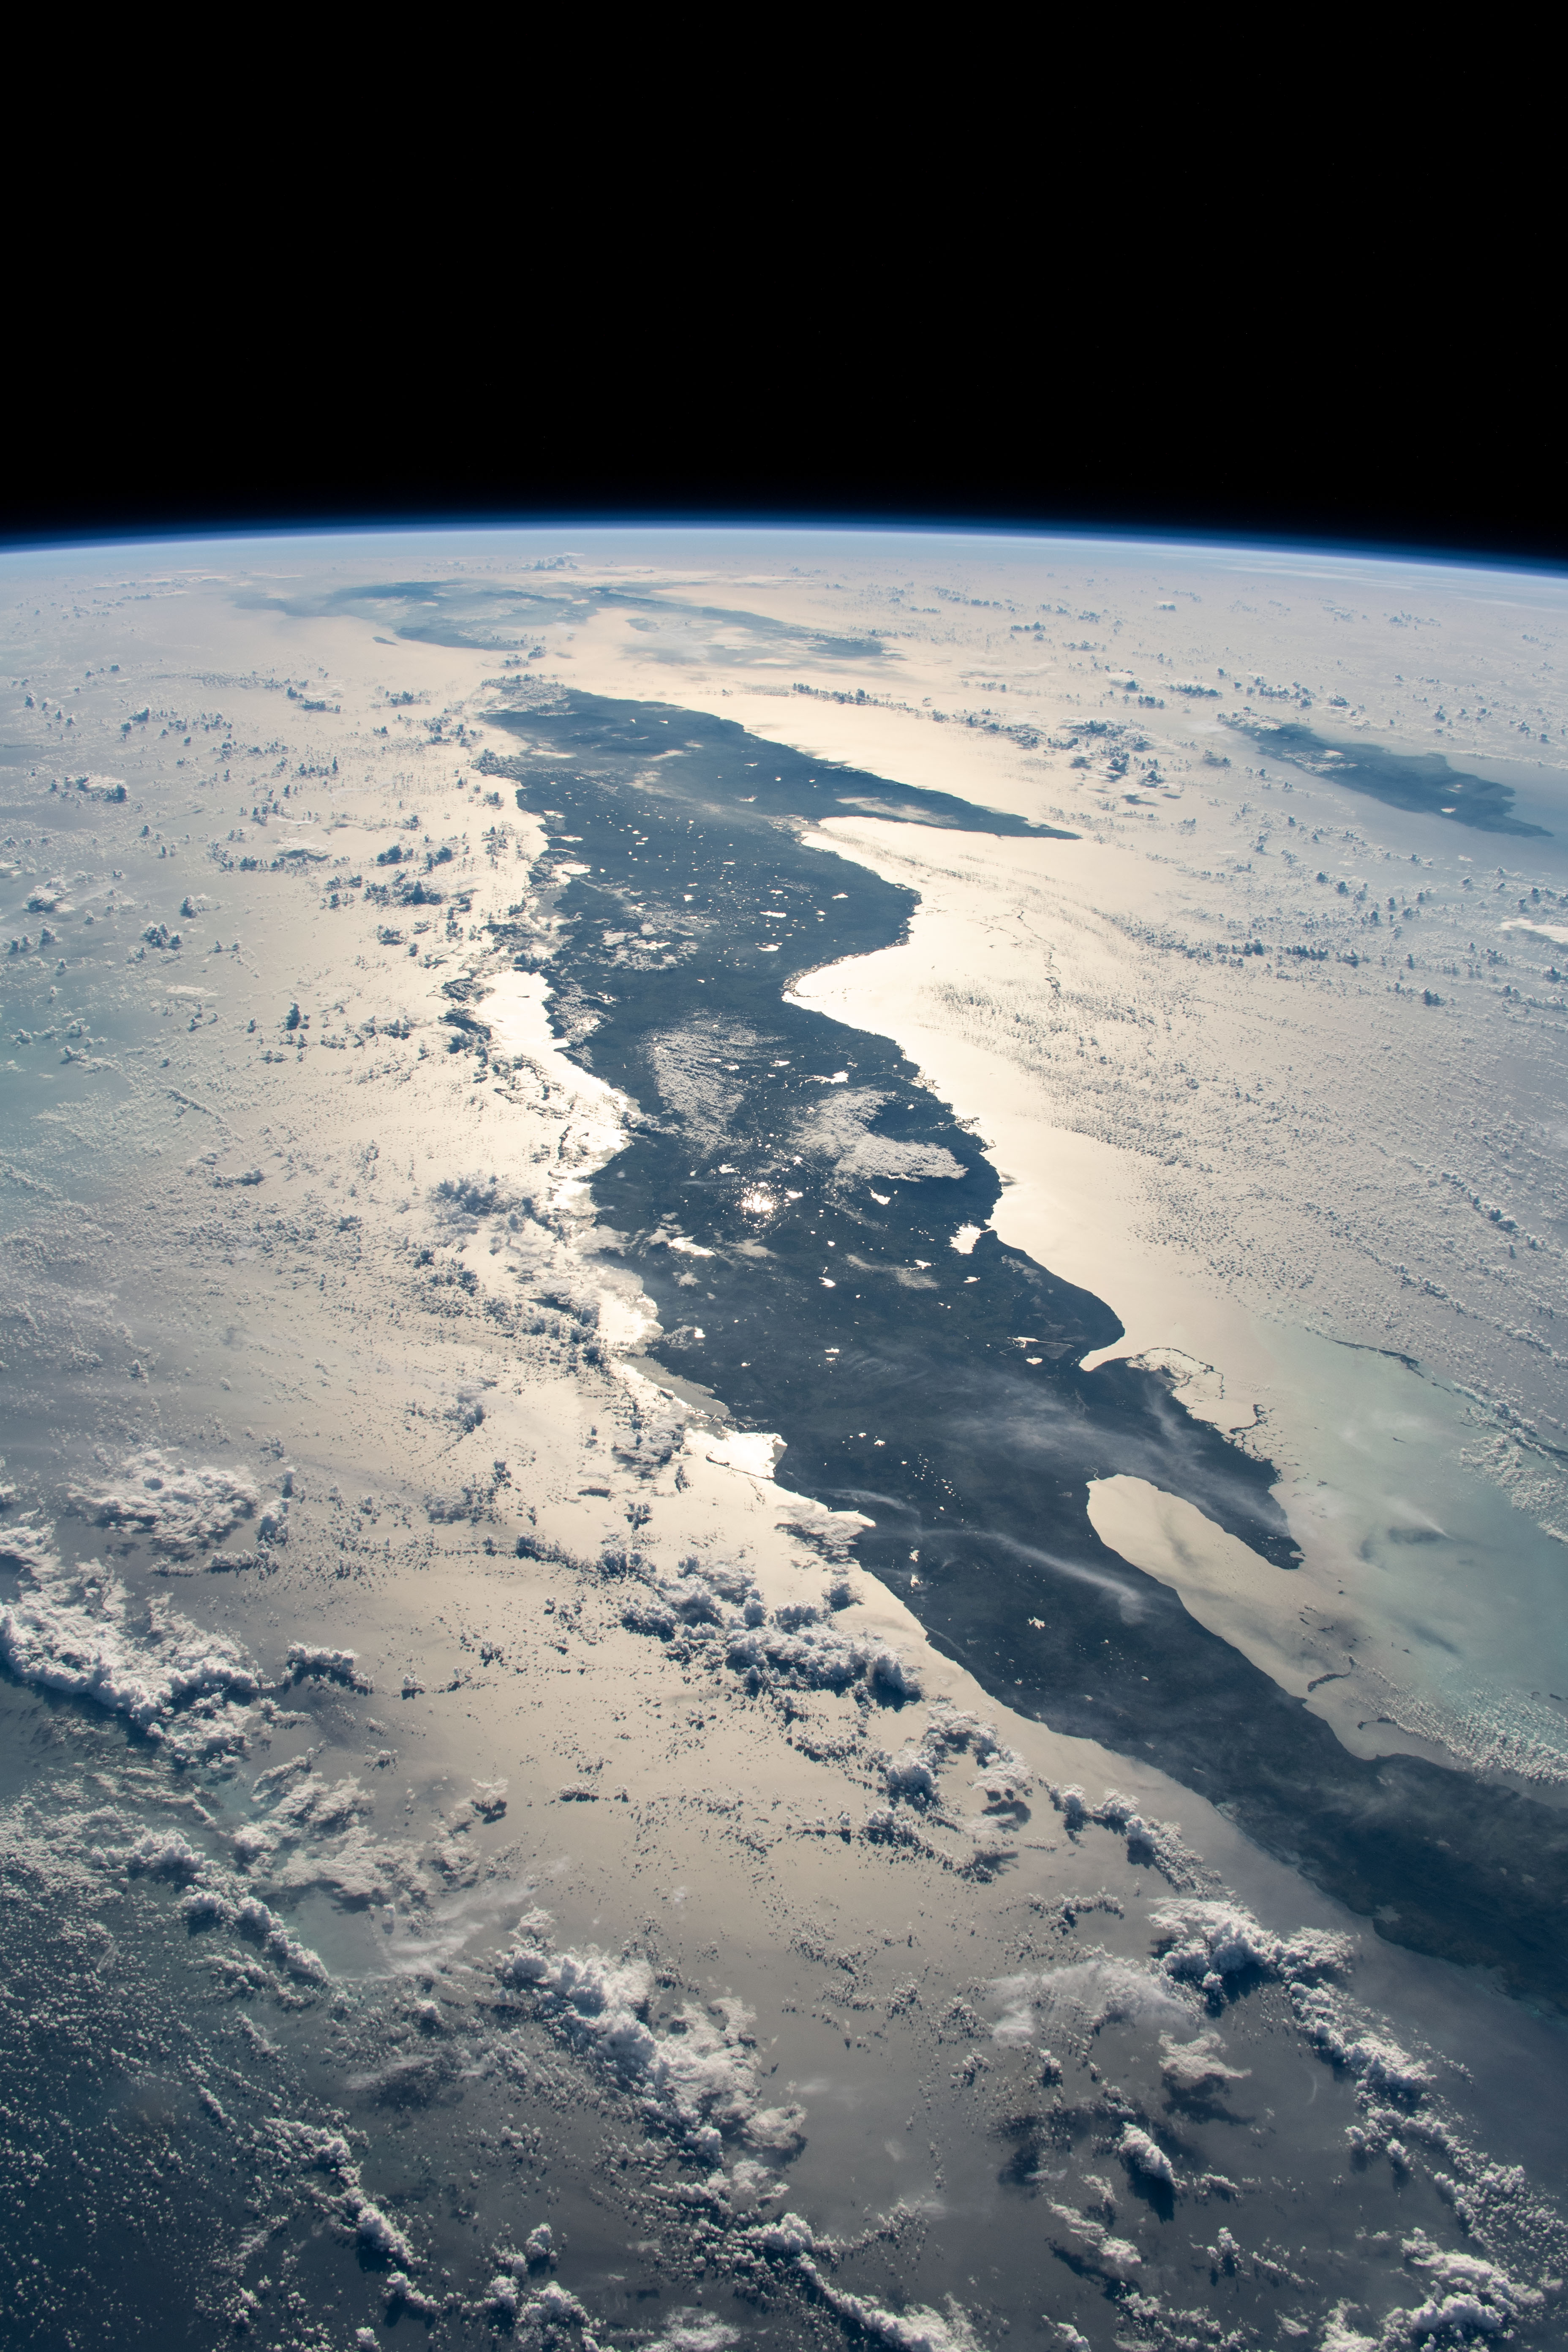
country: CUBA
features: CUBA
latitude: 22.5
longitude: -80.0
